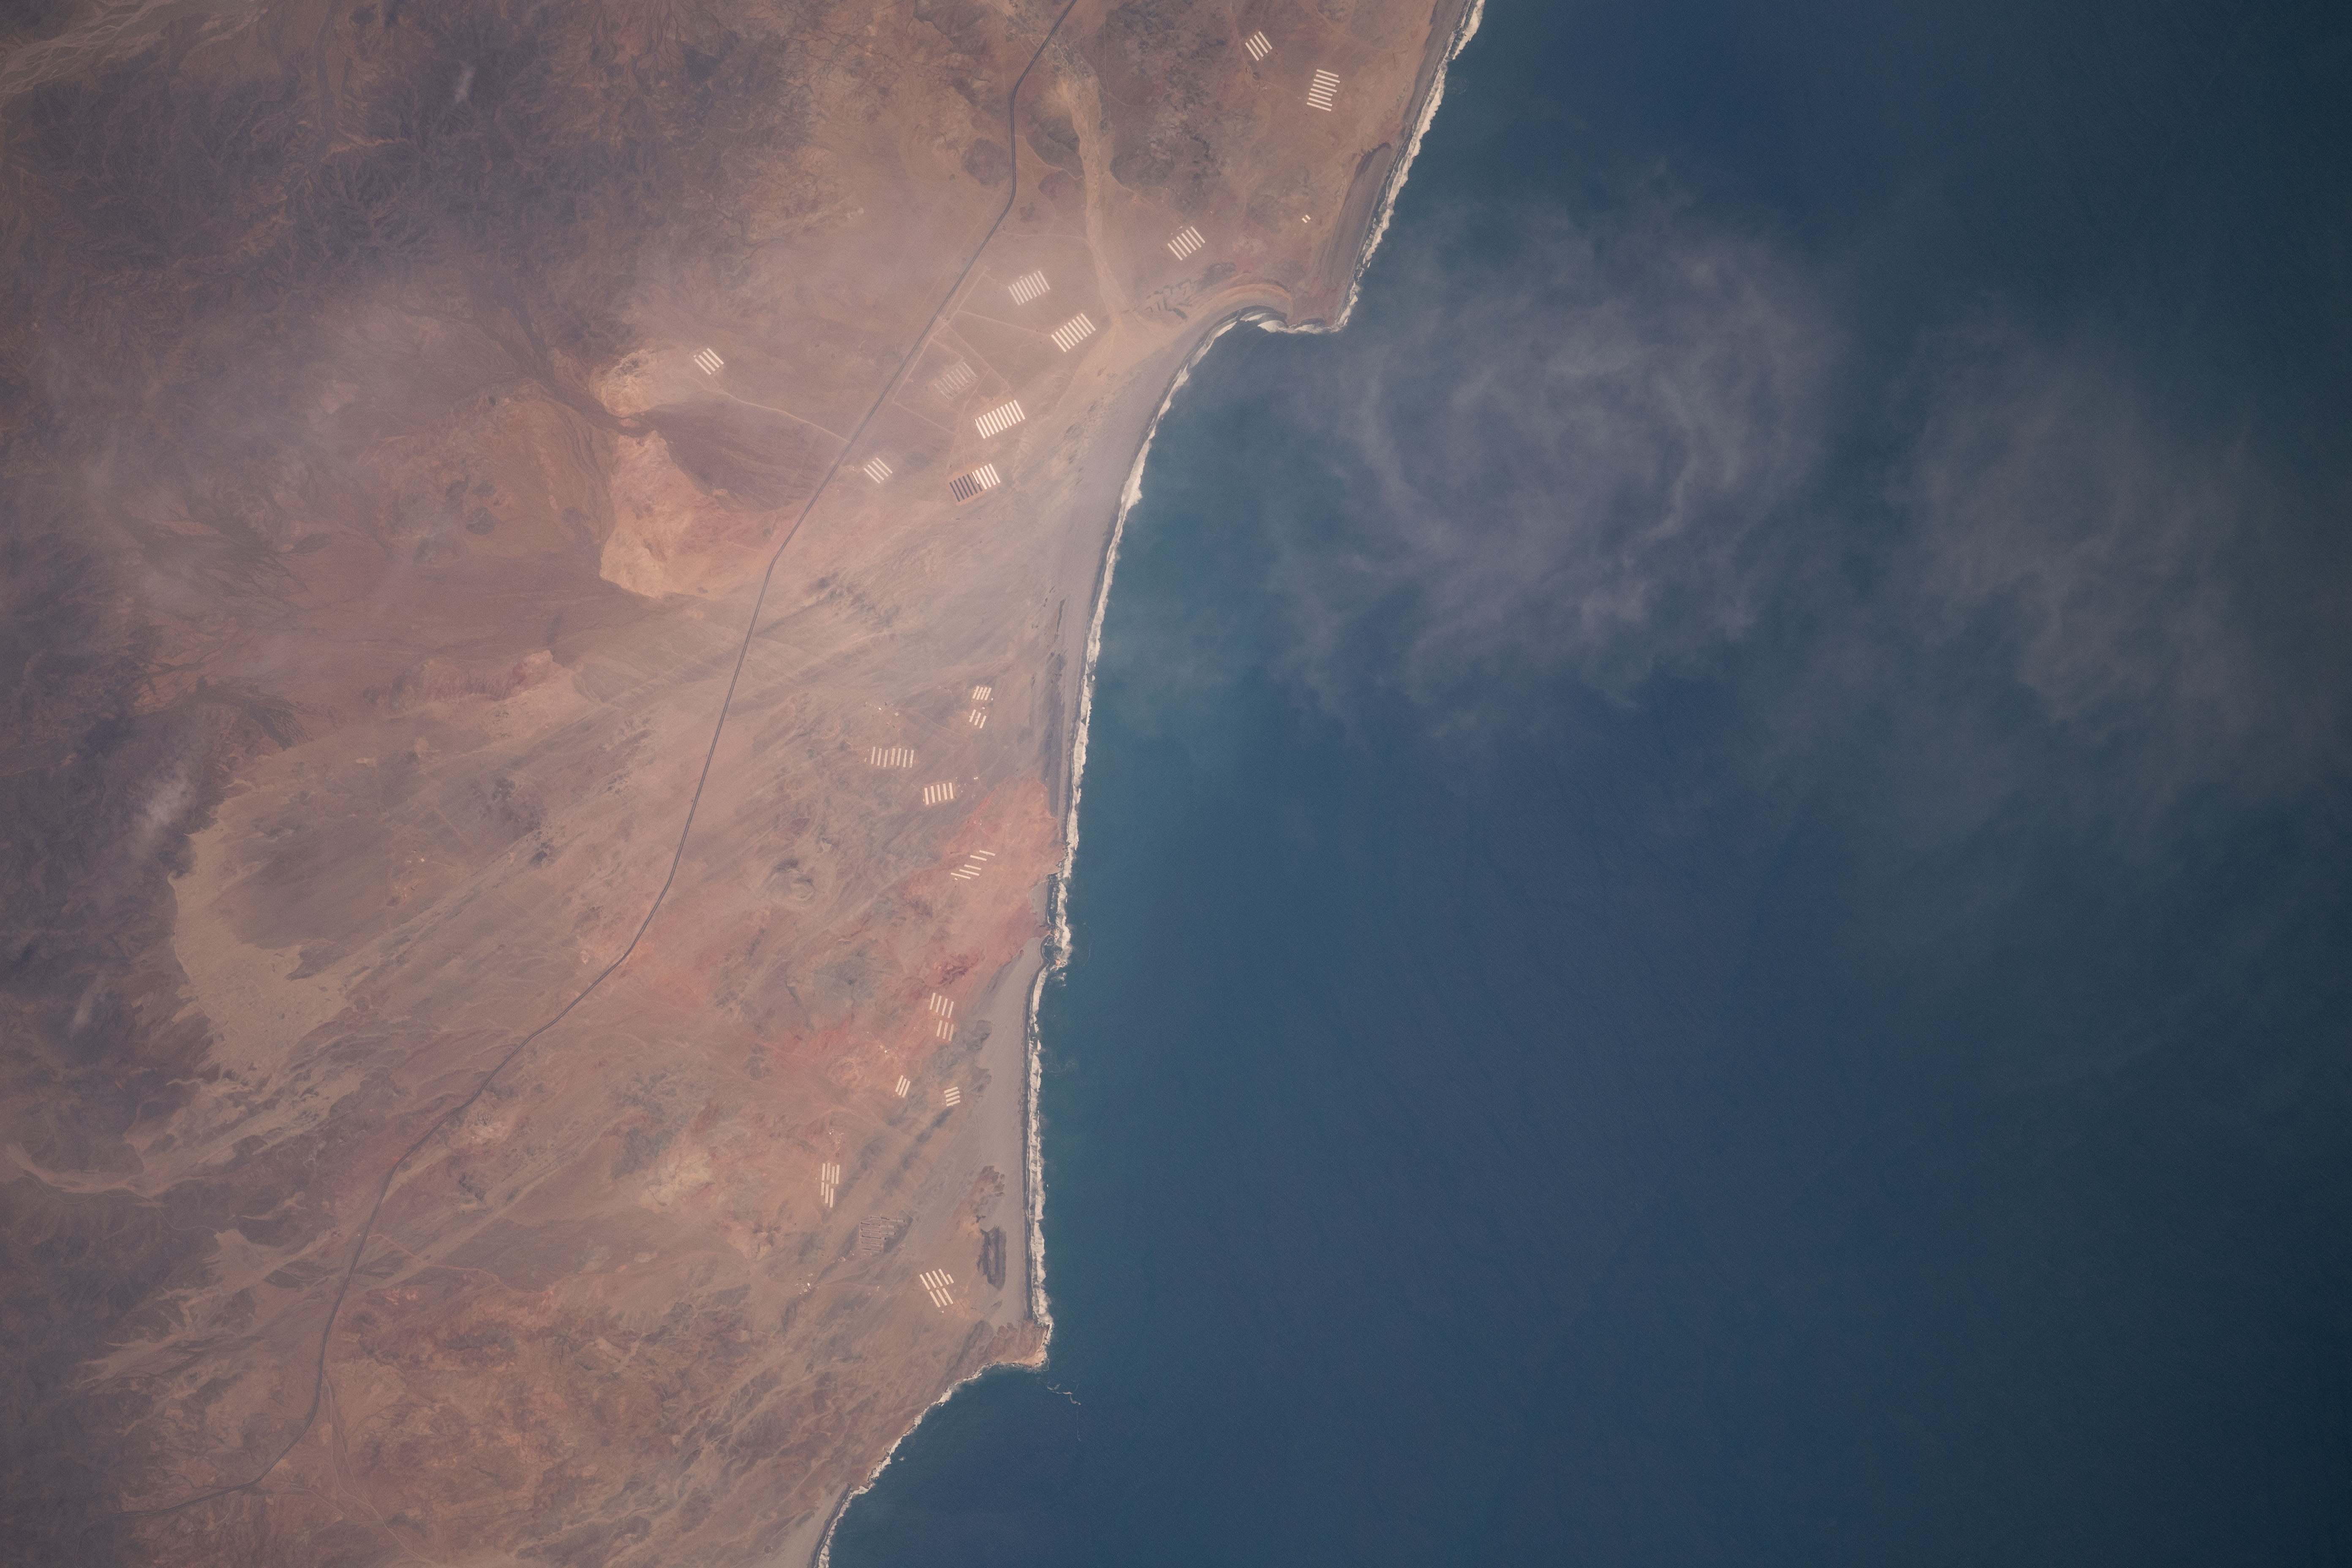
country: PERU
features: COASTLINE
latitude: -10.5
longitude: -77.9
